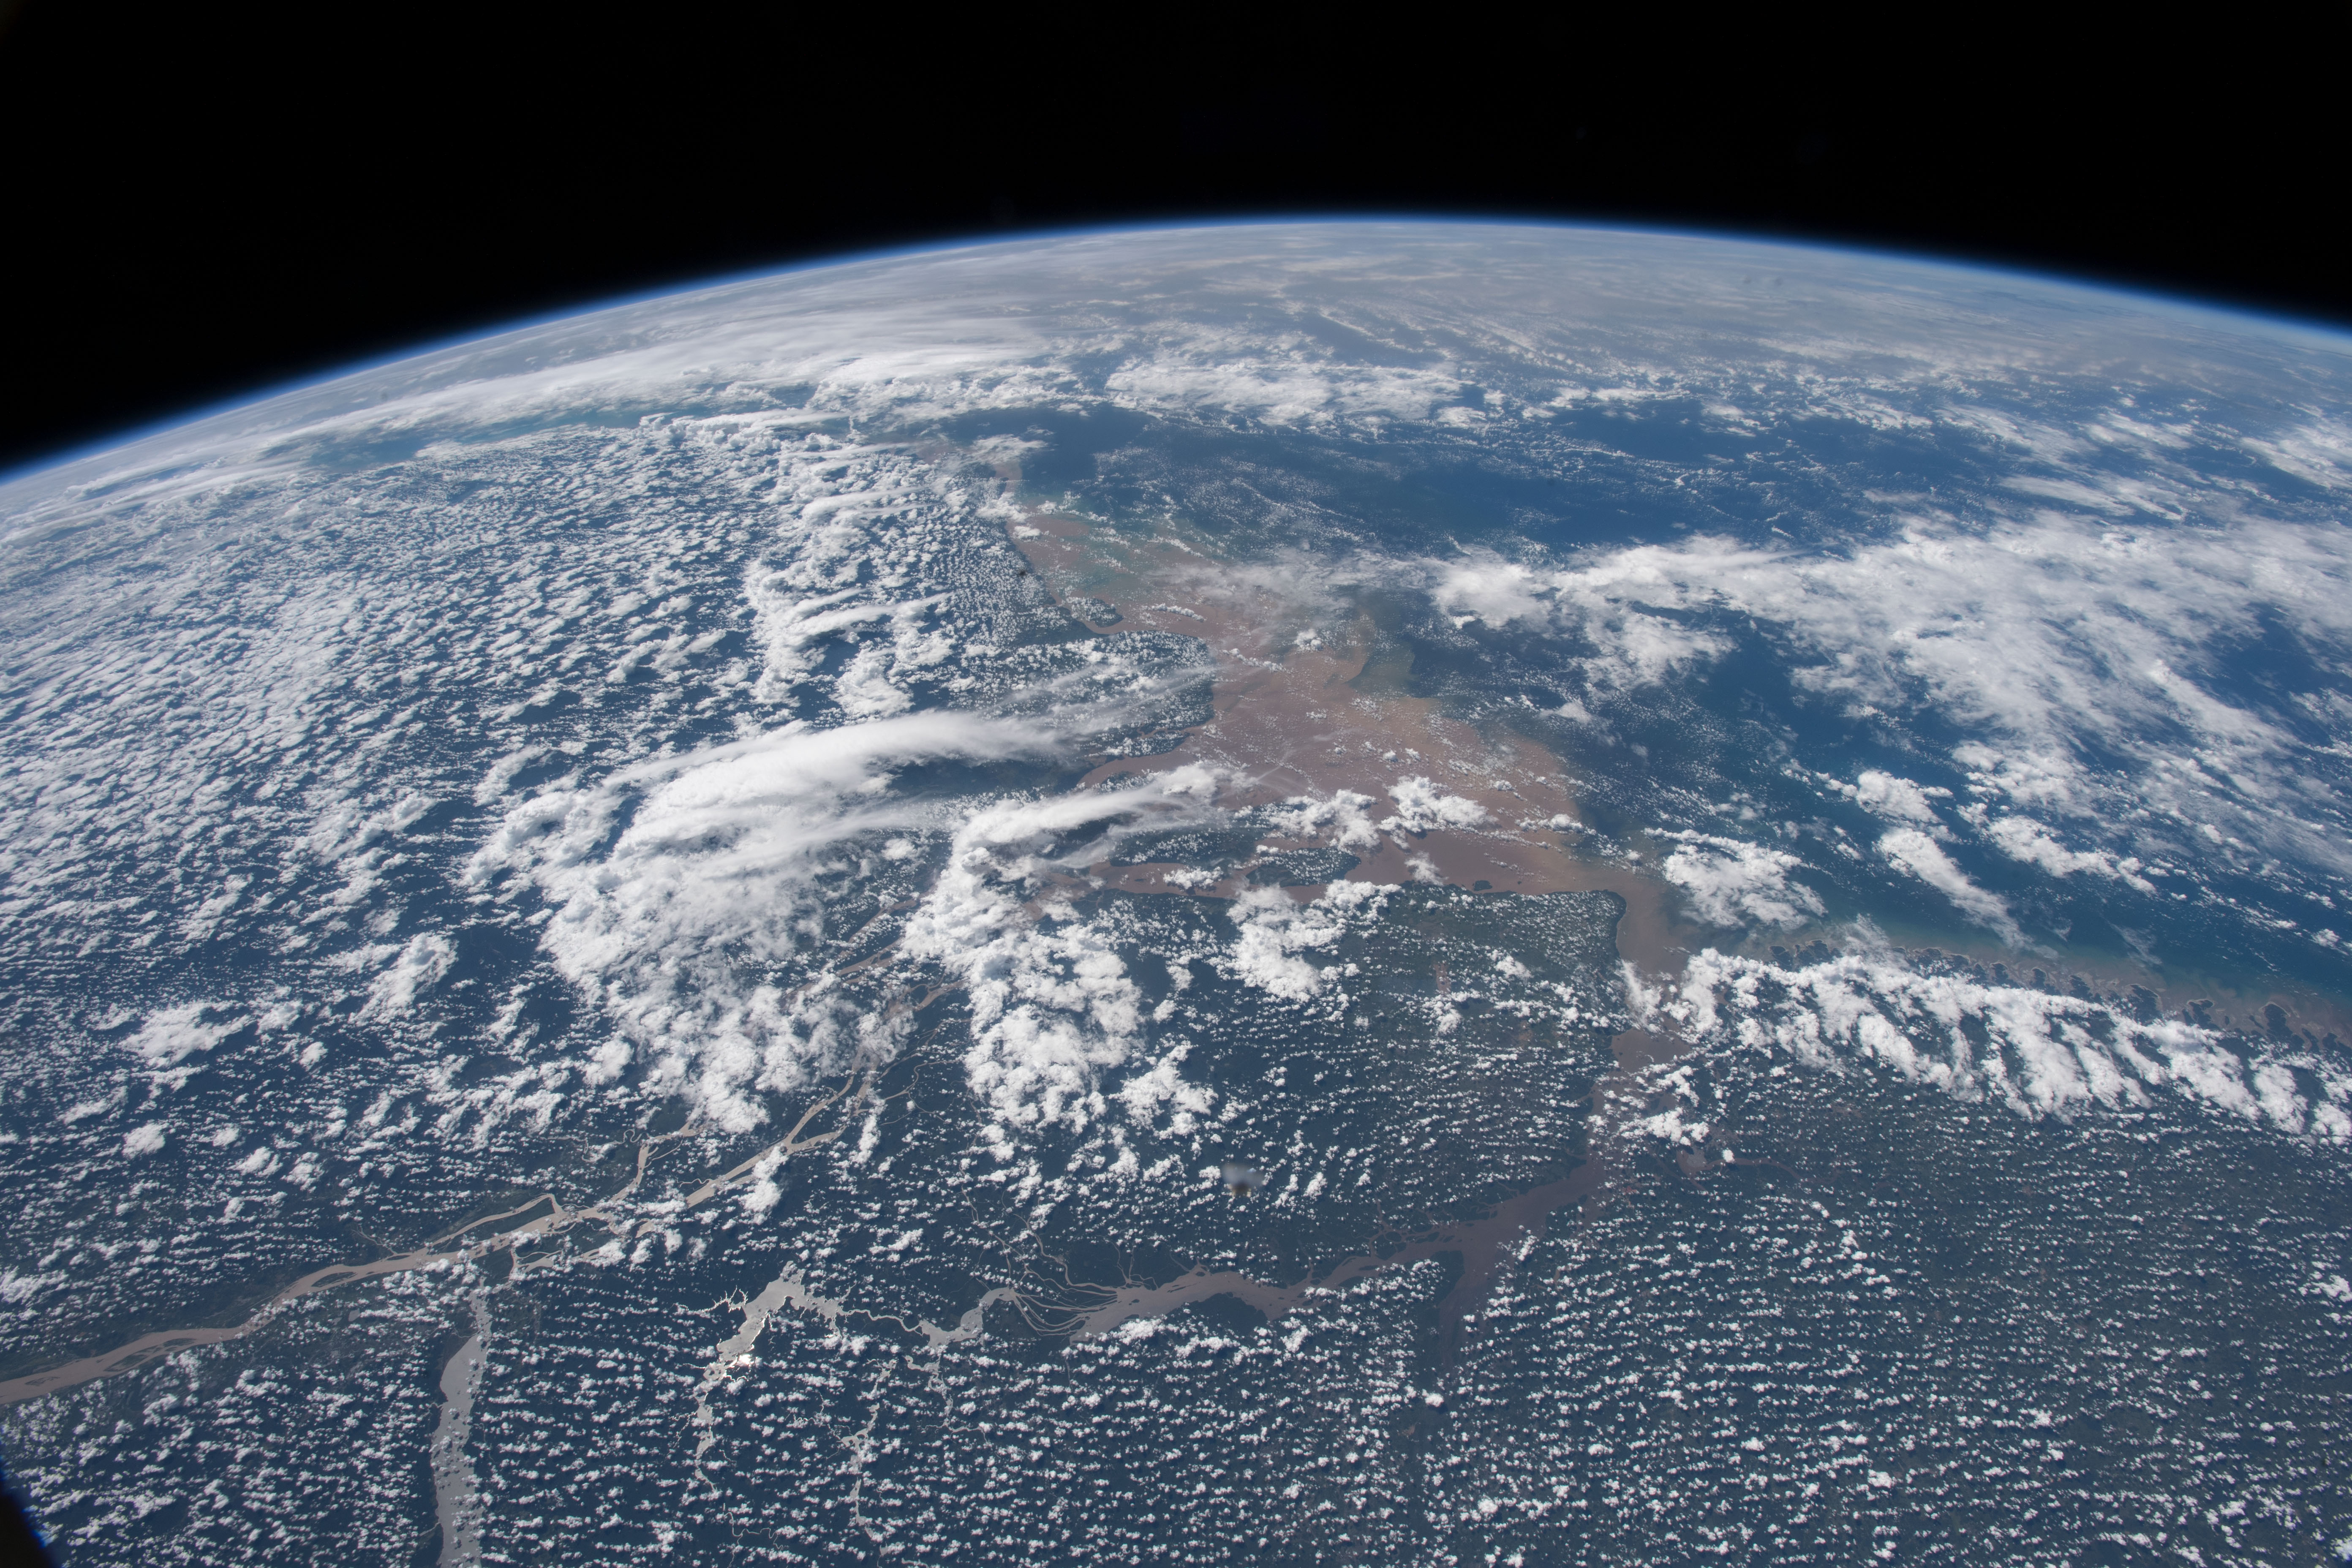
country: BRAZIL
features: MACAPA, BELEN, SANTA ROSA BAY, MARAJO BAY, AMAZONAS RAINFOREST, AMAZONAS RIVER, EARTH LIMB
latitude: 0.7
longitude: -49.9
